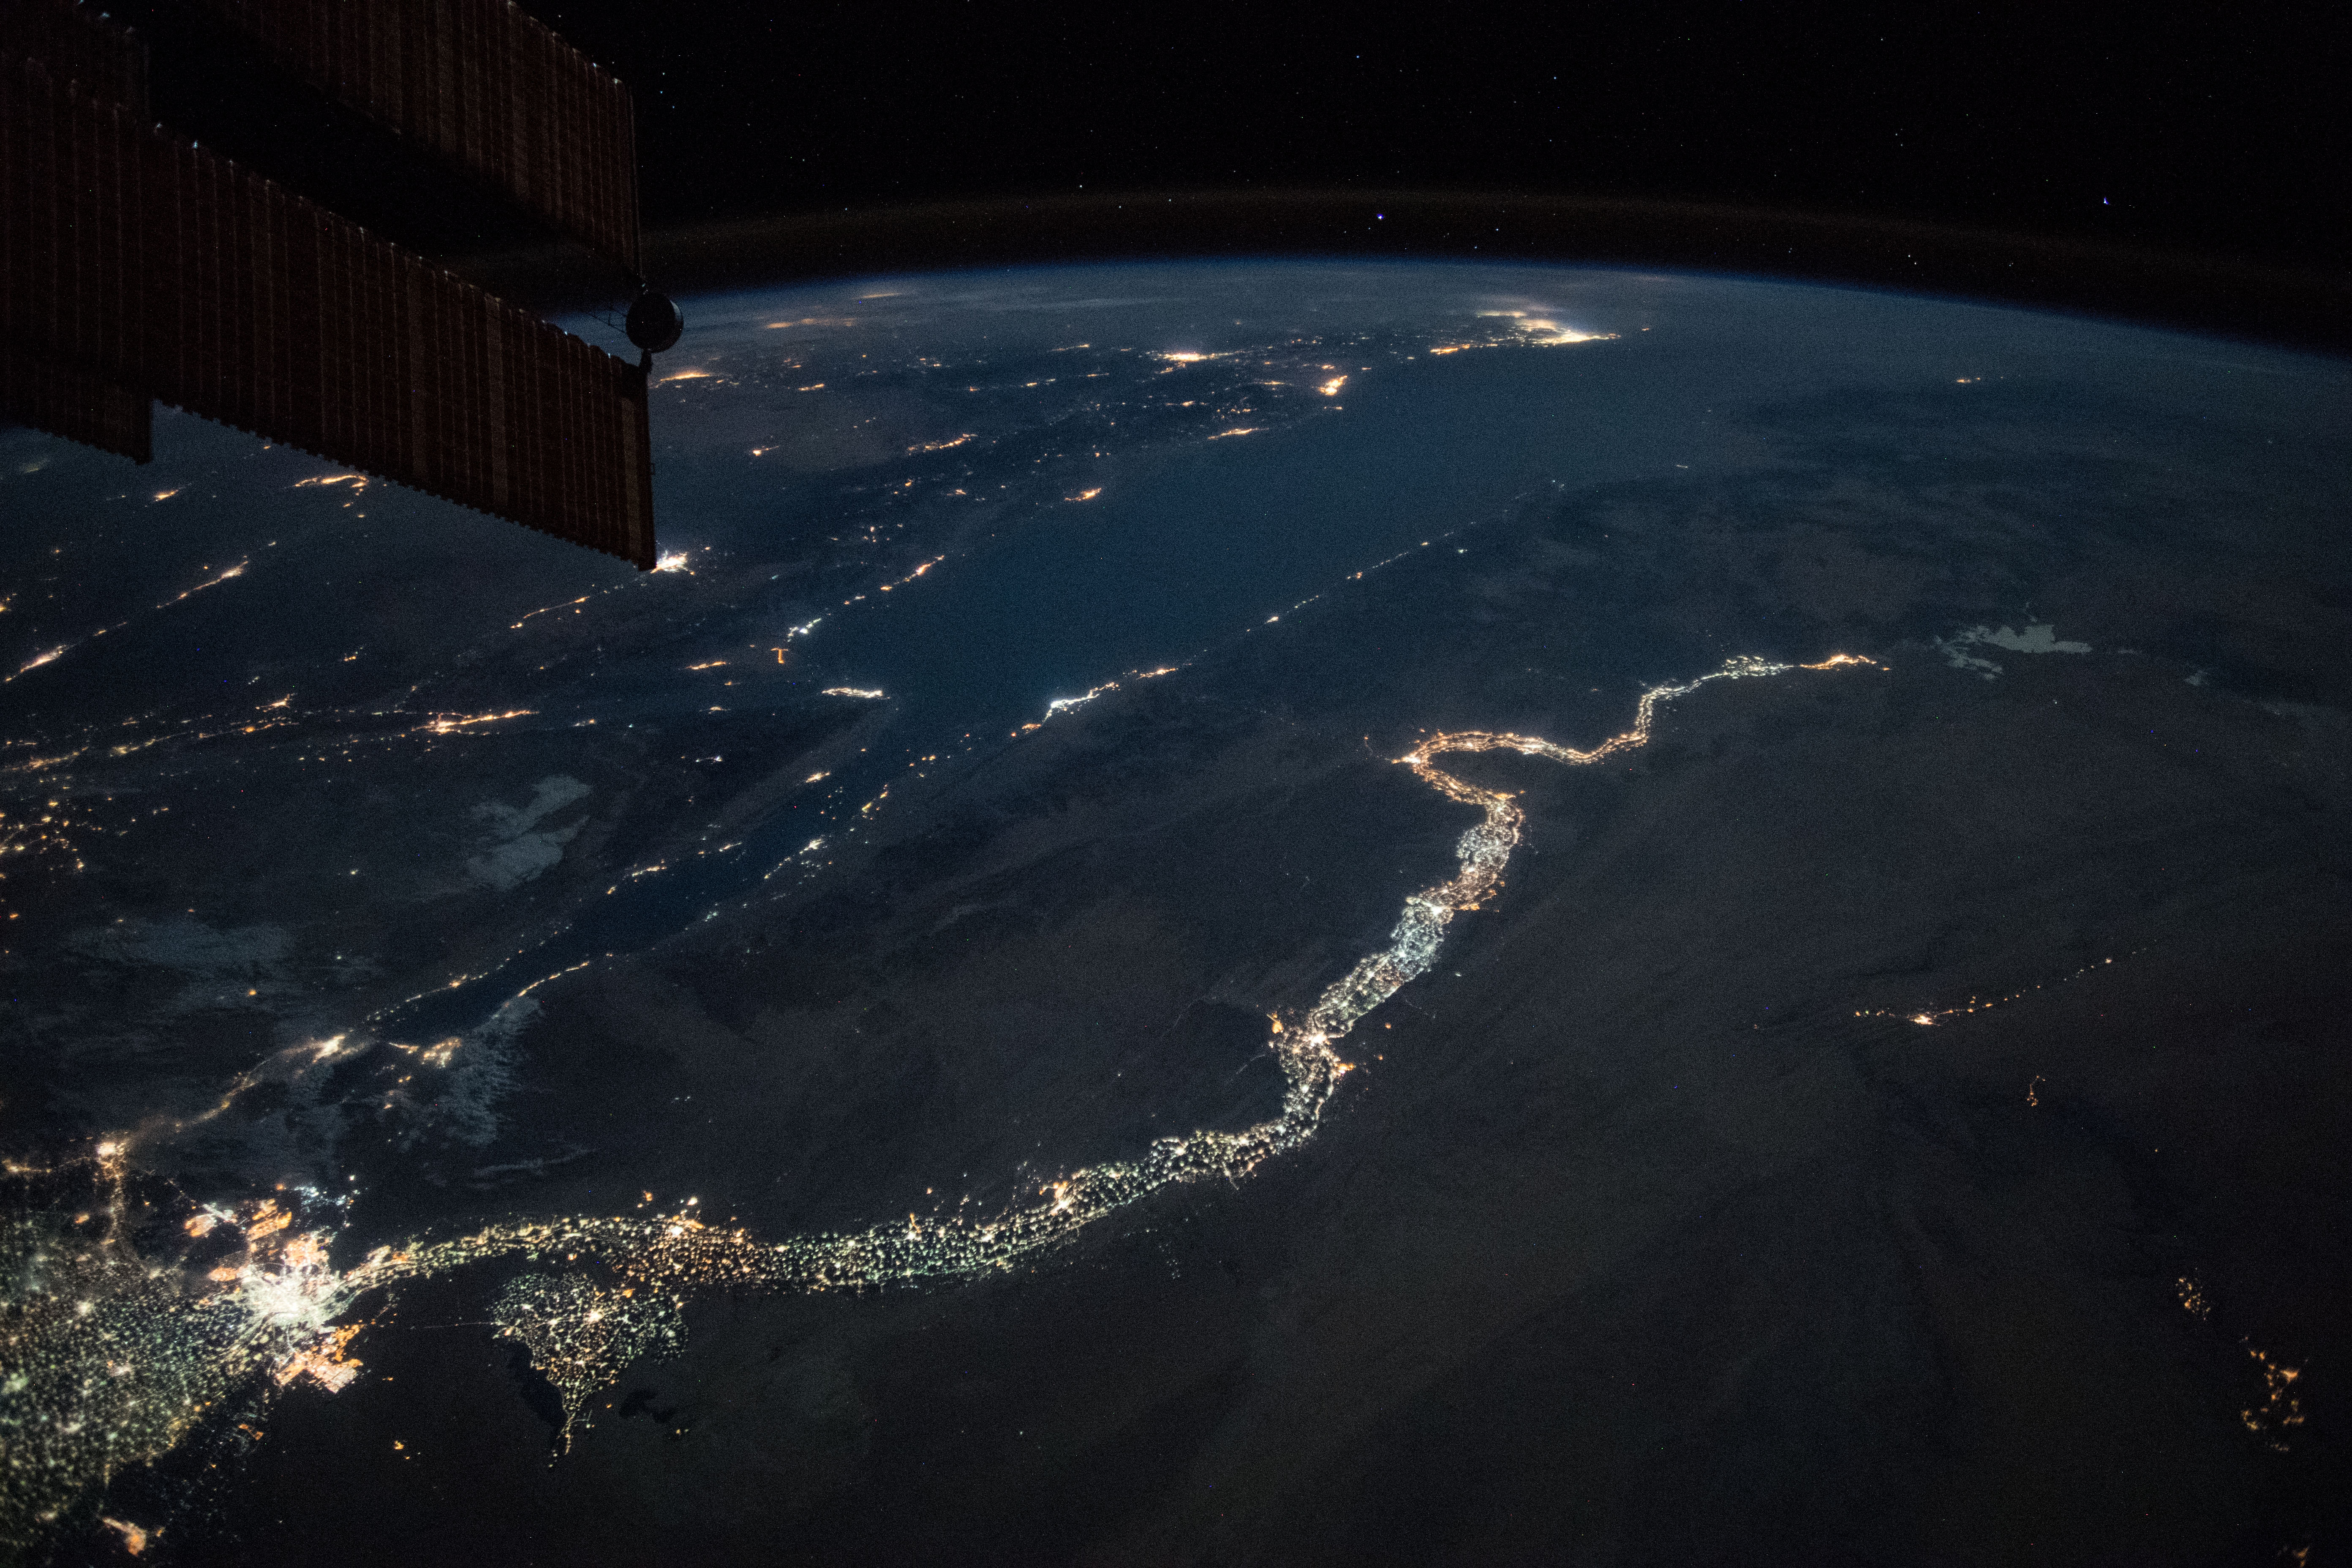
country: EGYPT
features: EASTERN DESERT, QENA CITY, GERGA CITY, SOHJAG, TAHTA CITY, GULF OF SUEZ, GULF OF AQABA, CAIRO CITY, FAIYUM CITY, MALLAWI CITY, NILE RIVER, NIGHT, EARTH LIMB
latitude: 27.4
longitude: 33.3
